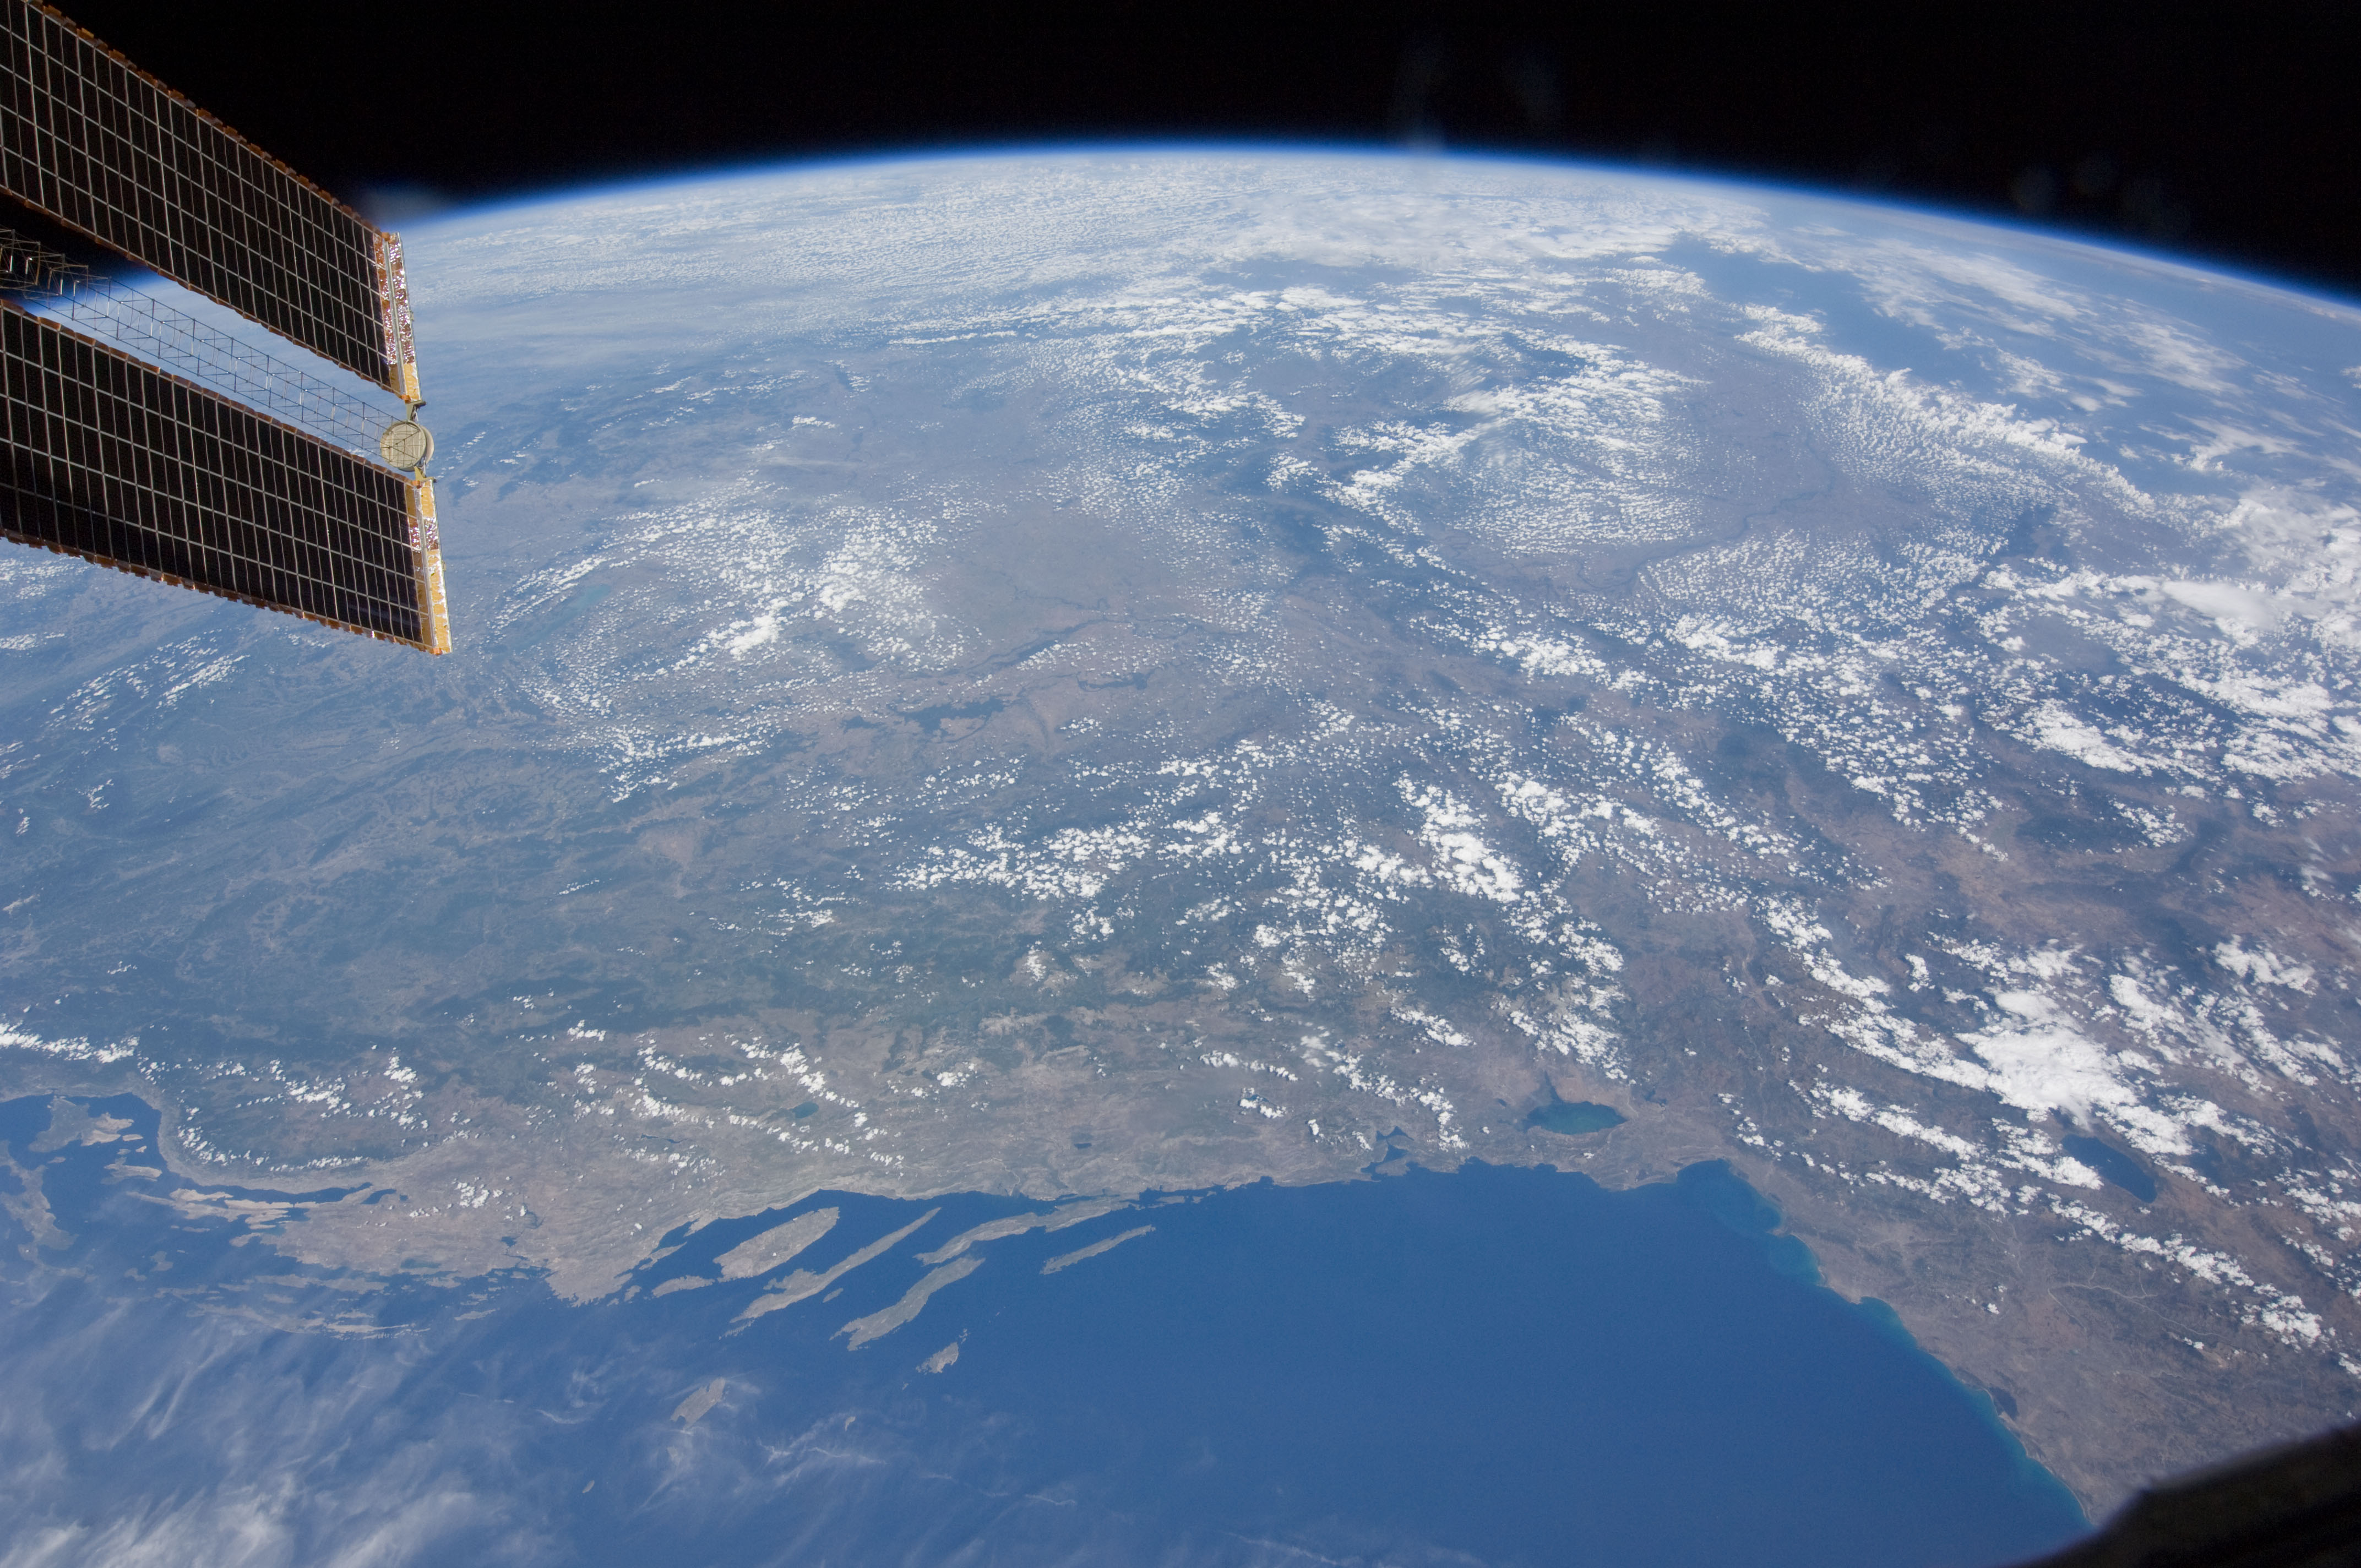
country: BOSNIA-HERZEGOVINA
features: PAN-ADRIATIC SEA, DINARIC ALPS
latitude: 44.5
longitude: 21.0
